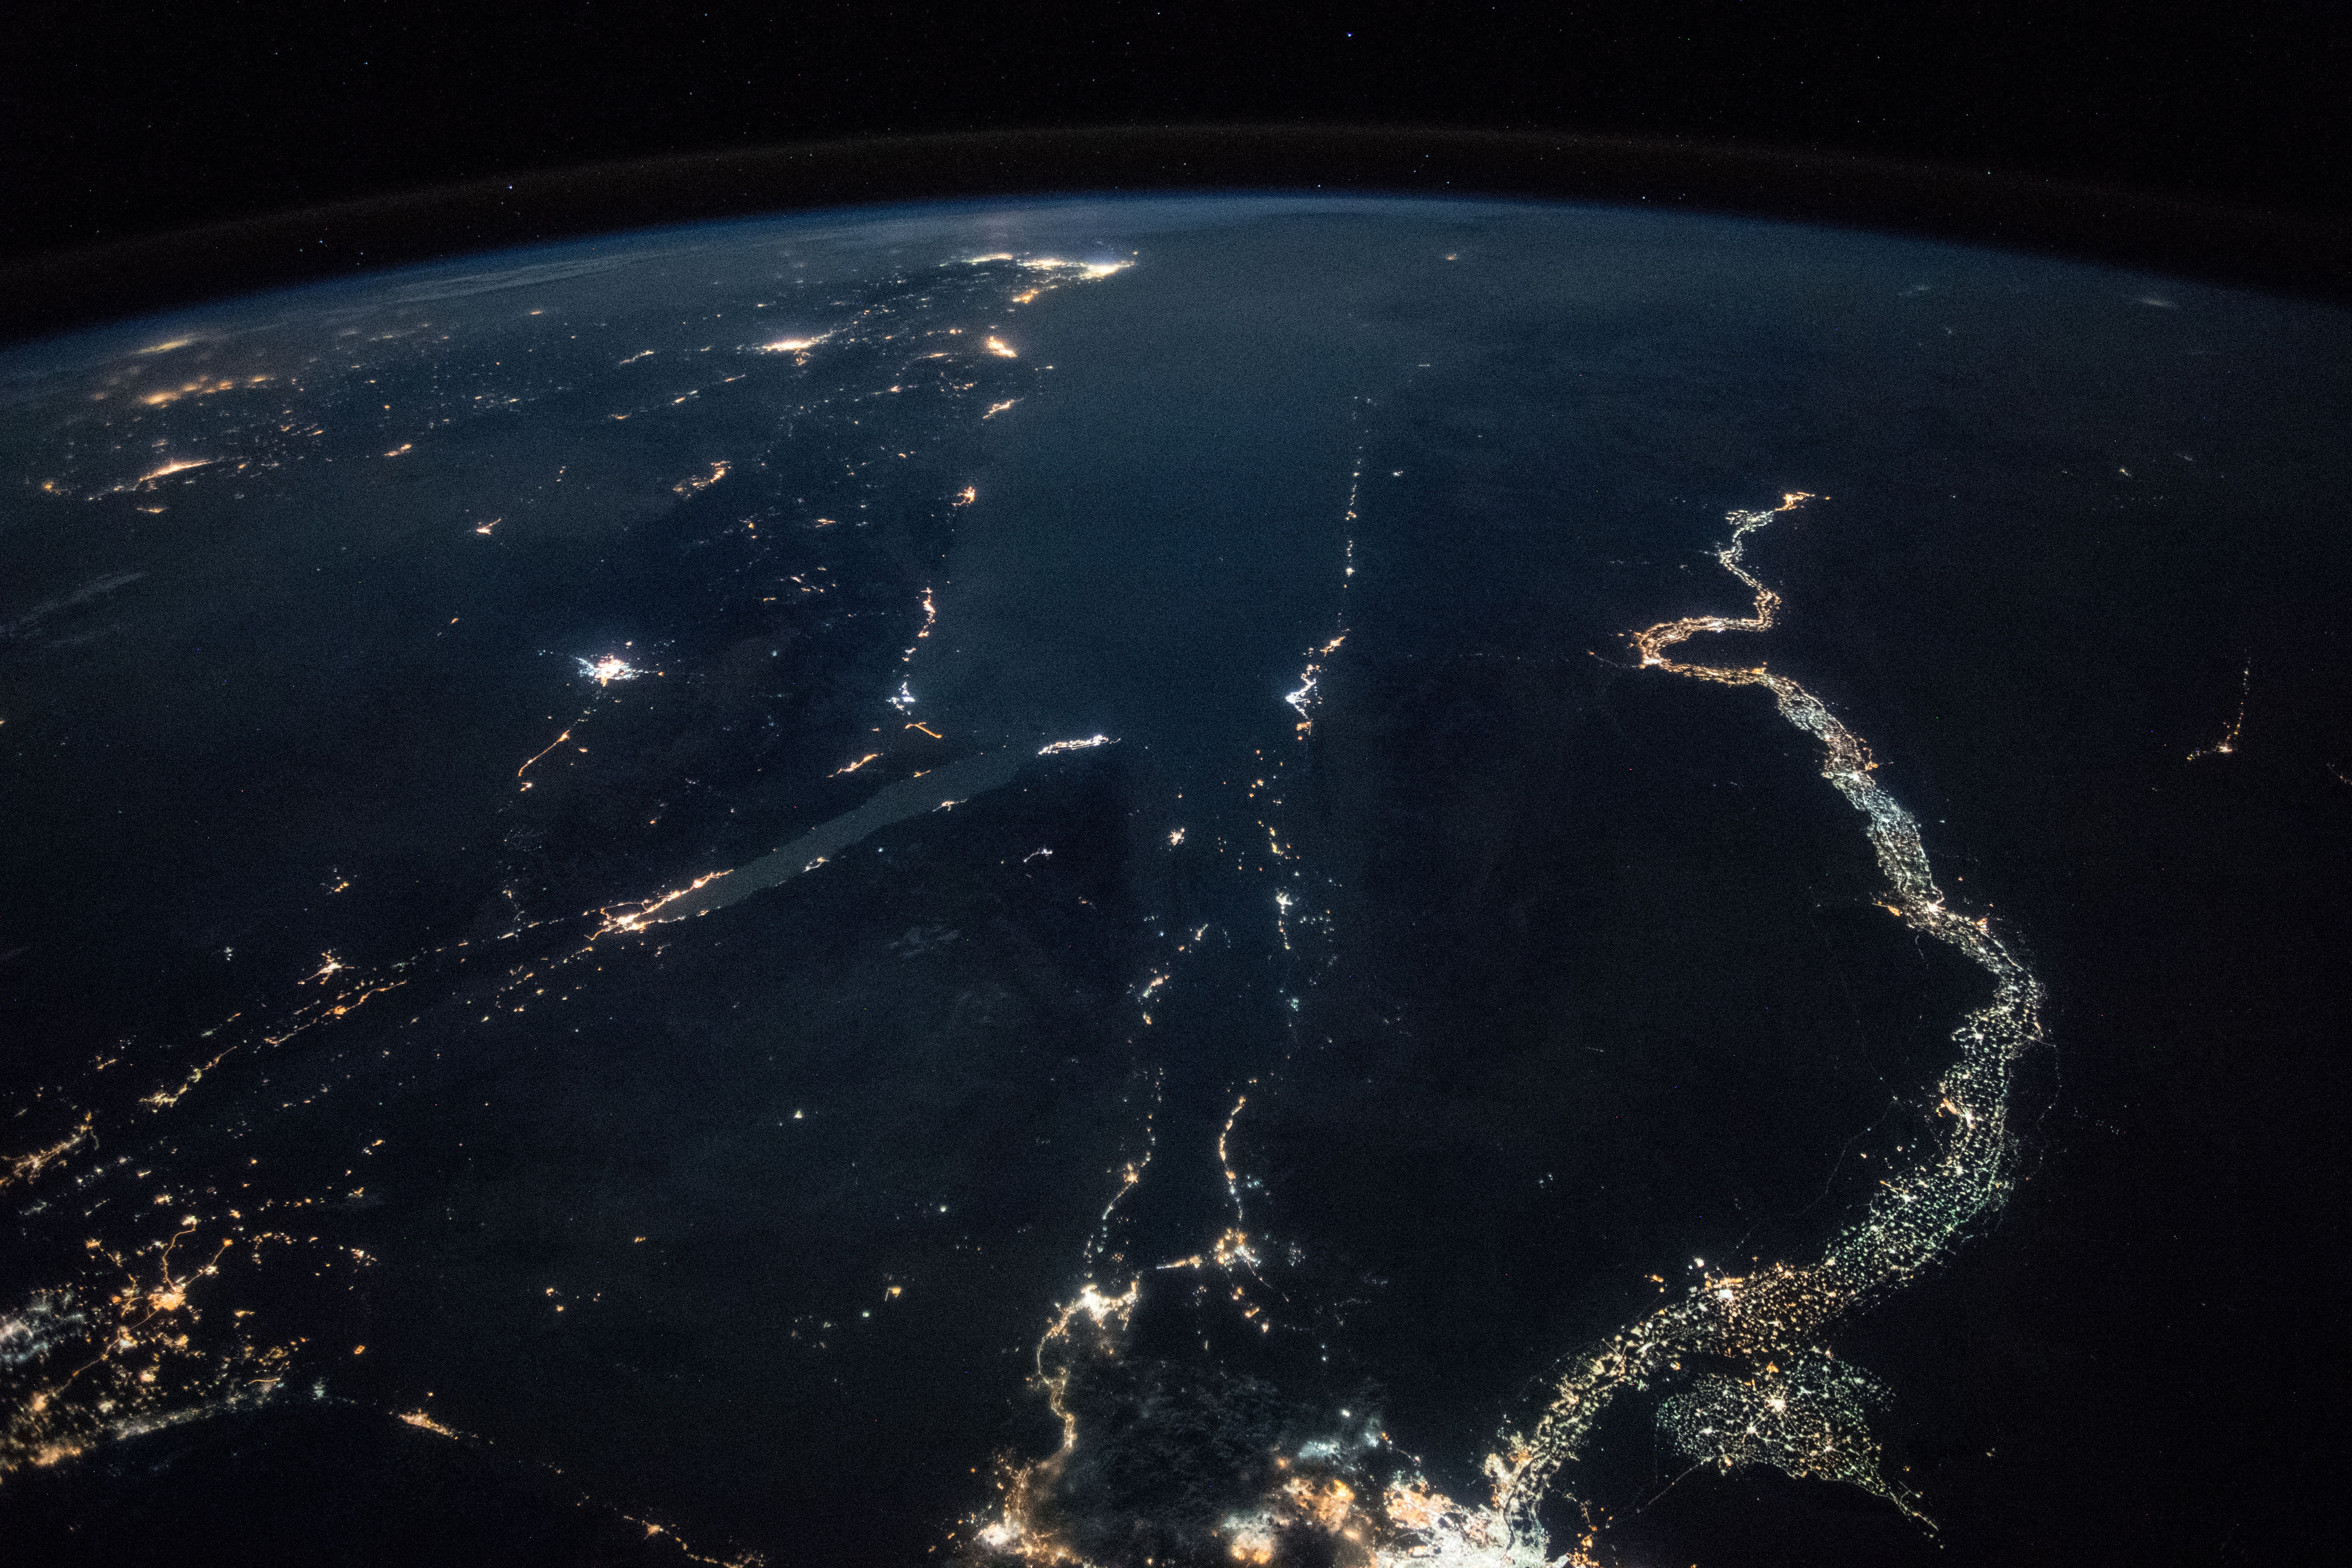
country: EGYPT
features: GULF OF SUEZ, GULF OF AQABA, HEJAZ MOUNTAINS, TABUK CITY, RAS MOHAMMED CITY, SHARM EL-SHEIKH CITY, NILE RIVER, EARTH LIMB, NIGHT
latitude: 27.9
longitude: 33.9
